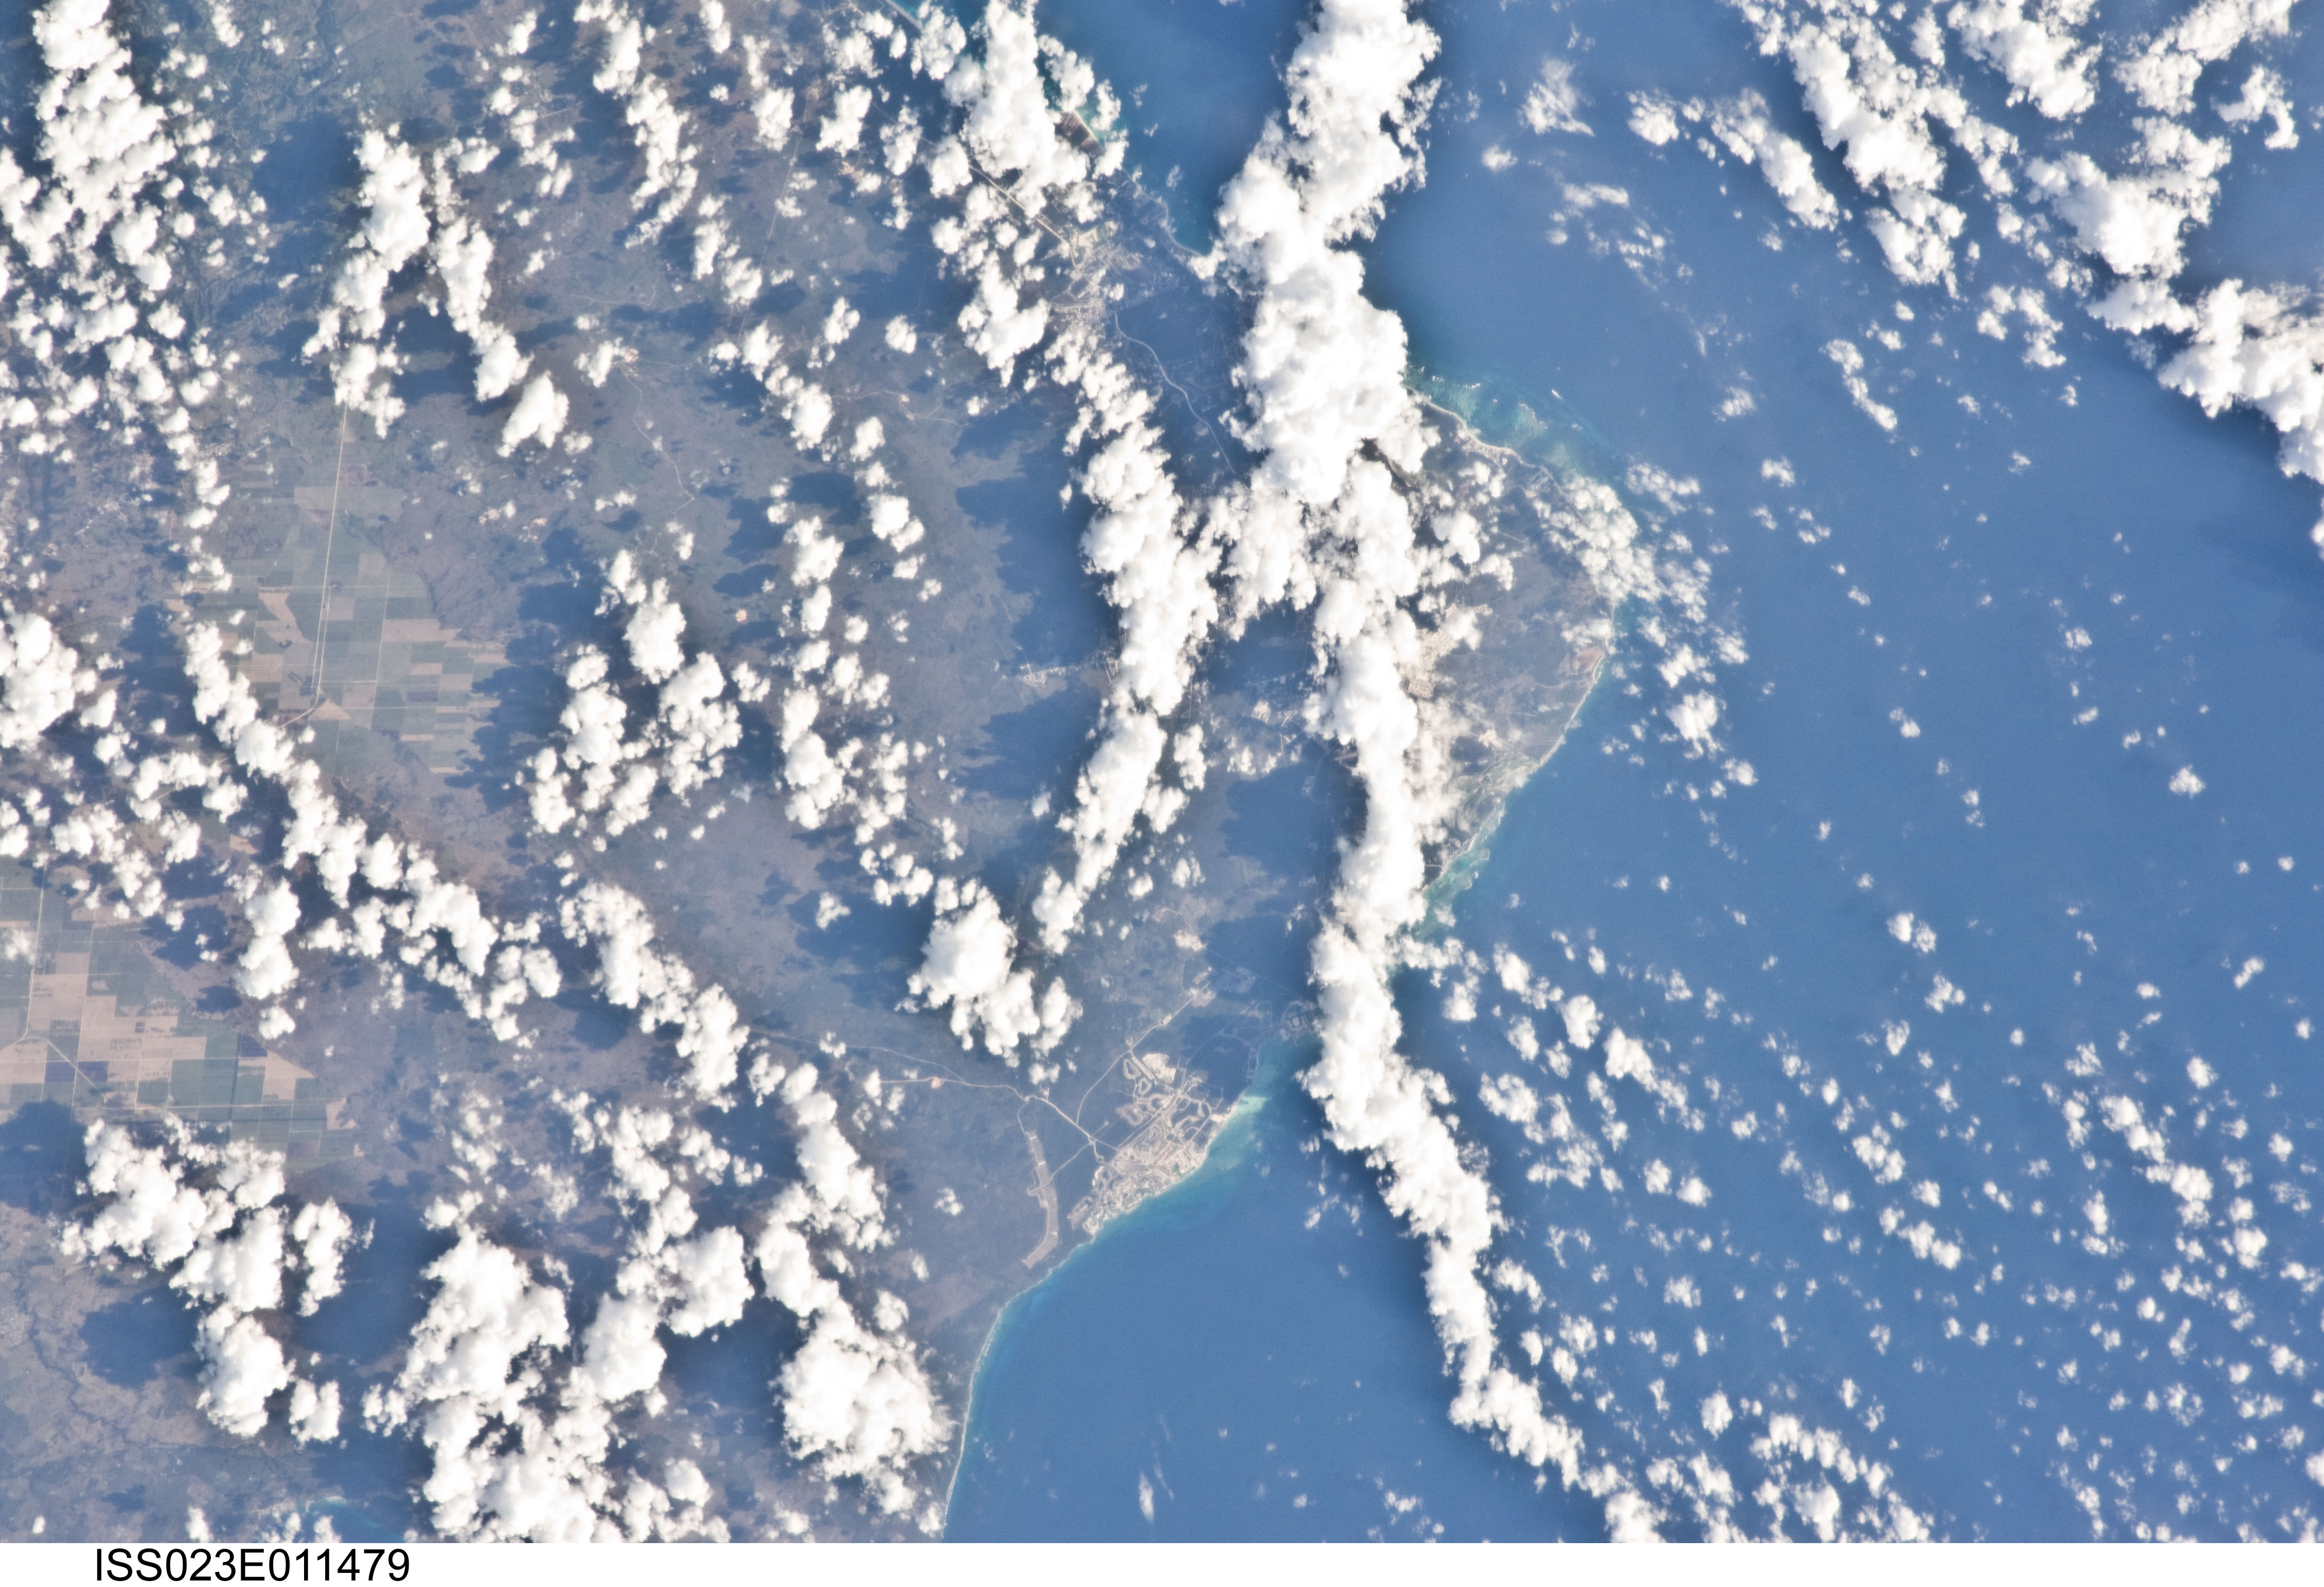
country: DOMINICAN REPUBLIC
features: PUNTA CANA, C. ENGANO, COASTLINE
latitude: 18.6
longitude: -68.4
